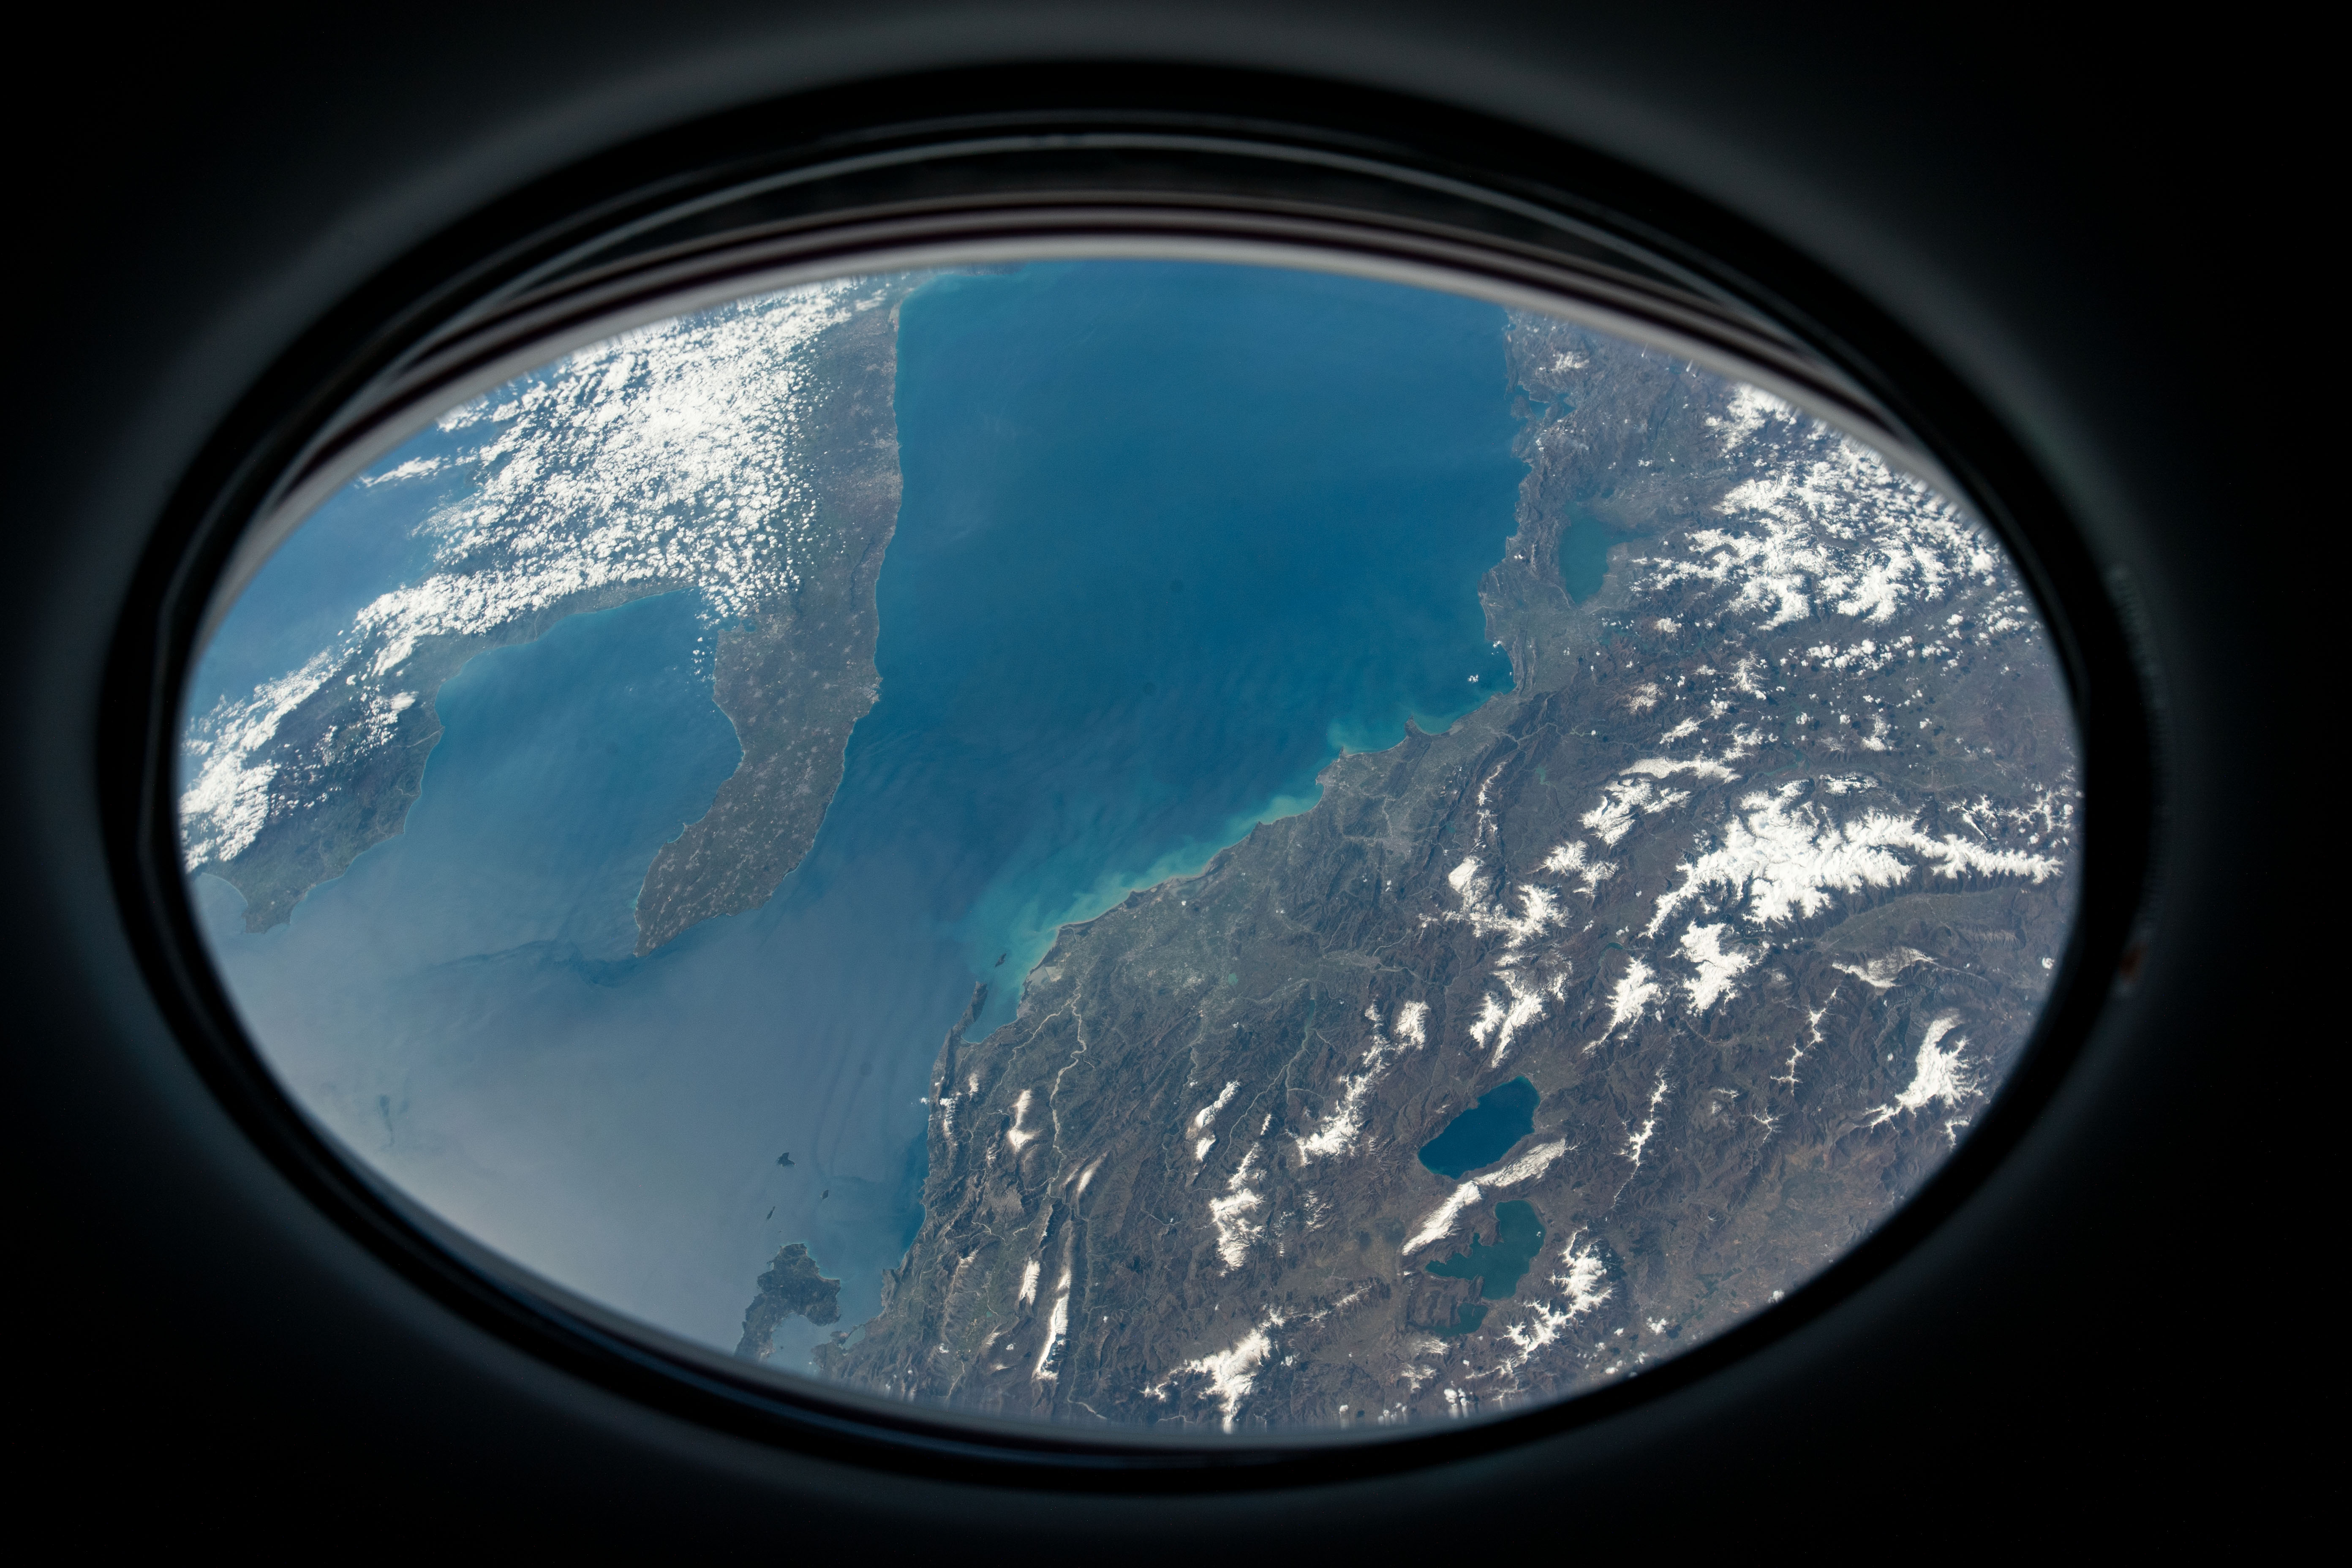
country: ITALY
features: IONIAN SEA, CROTONE, LECCE
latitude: 40.5
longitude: 18.0
